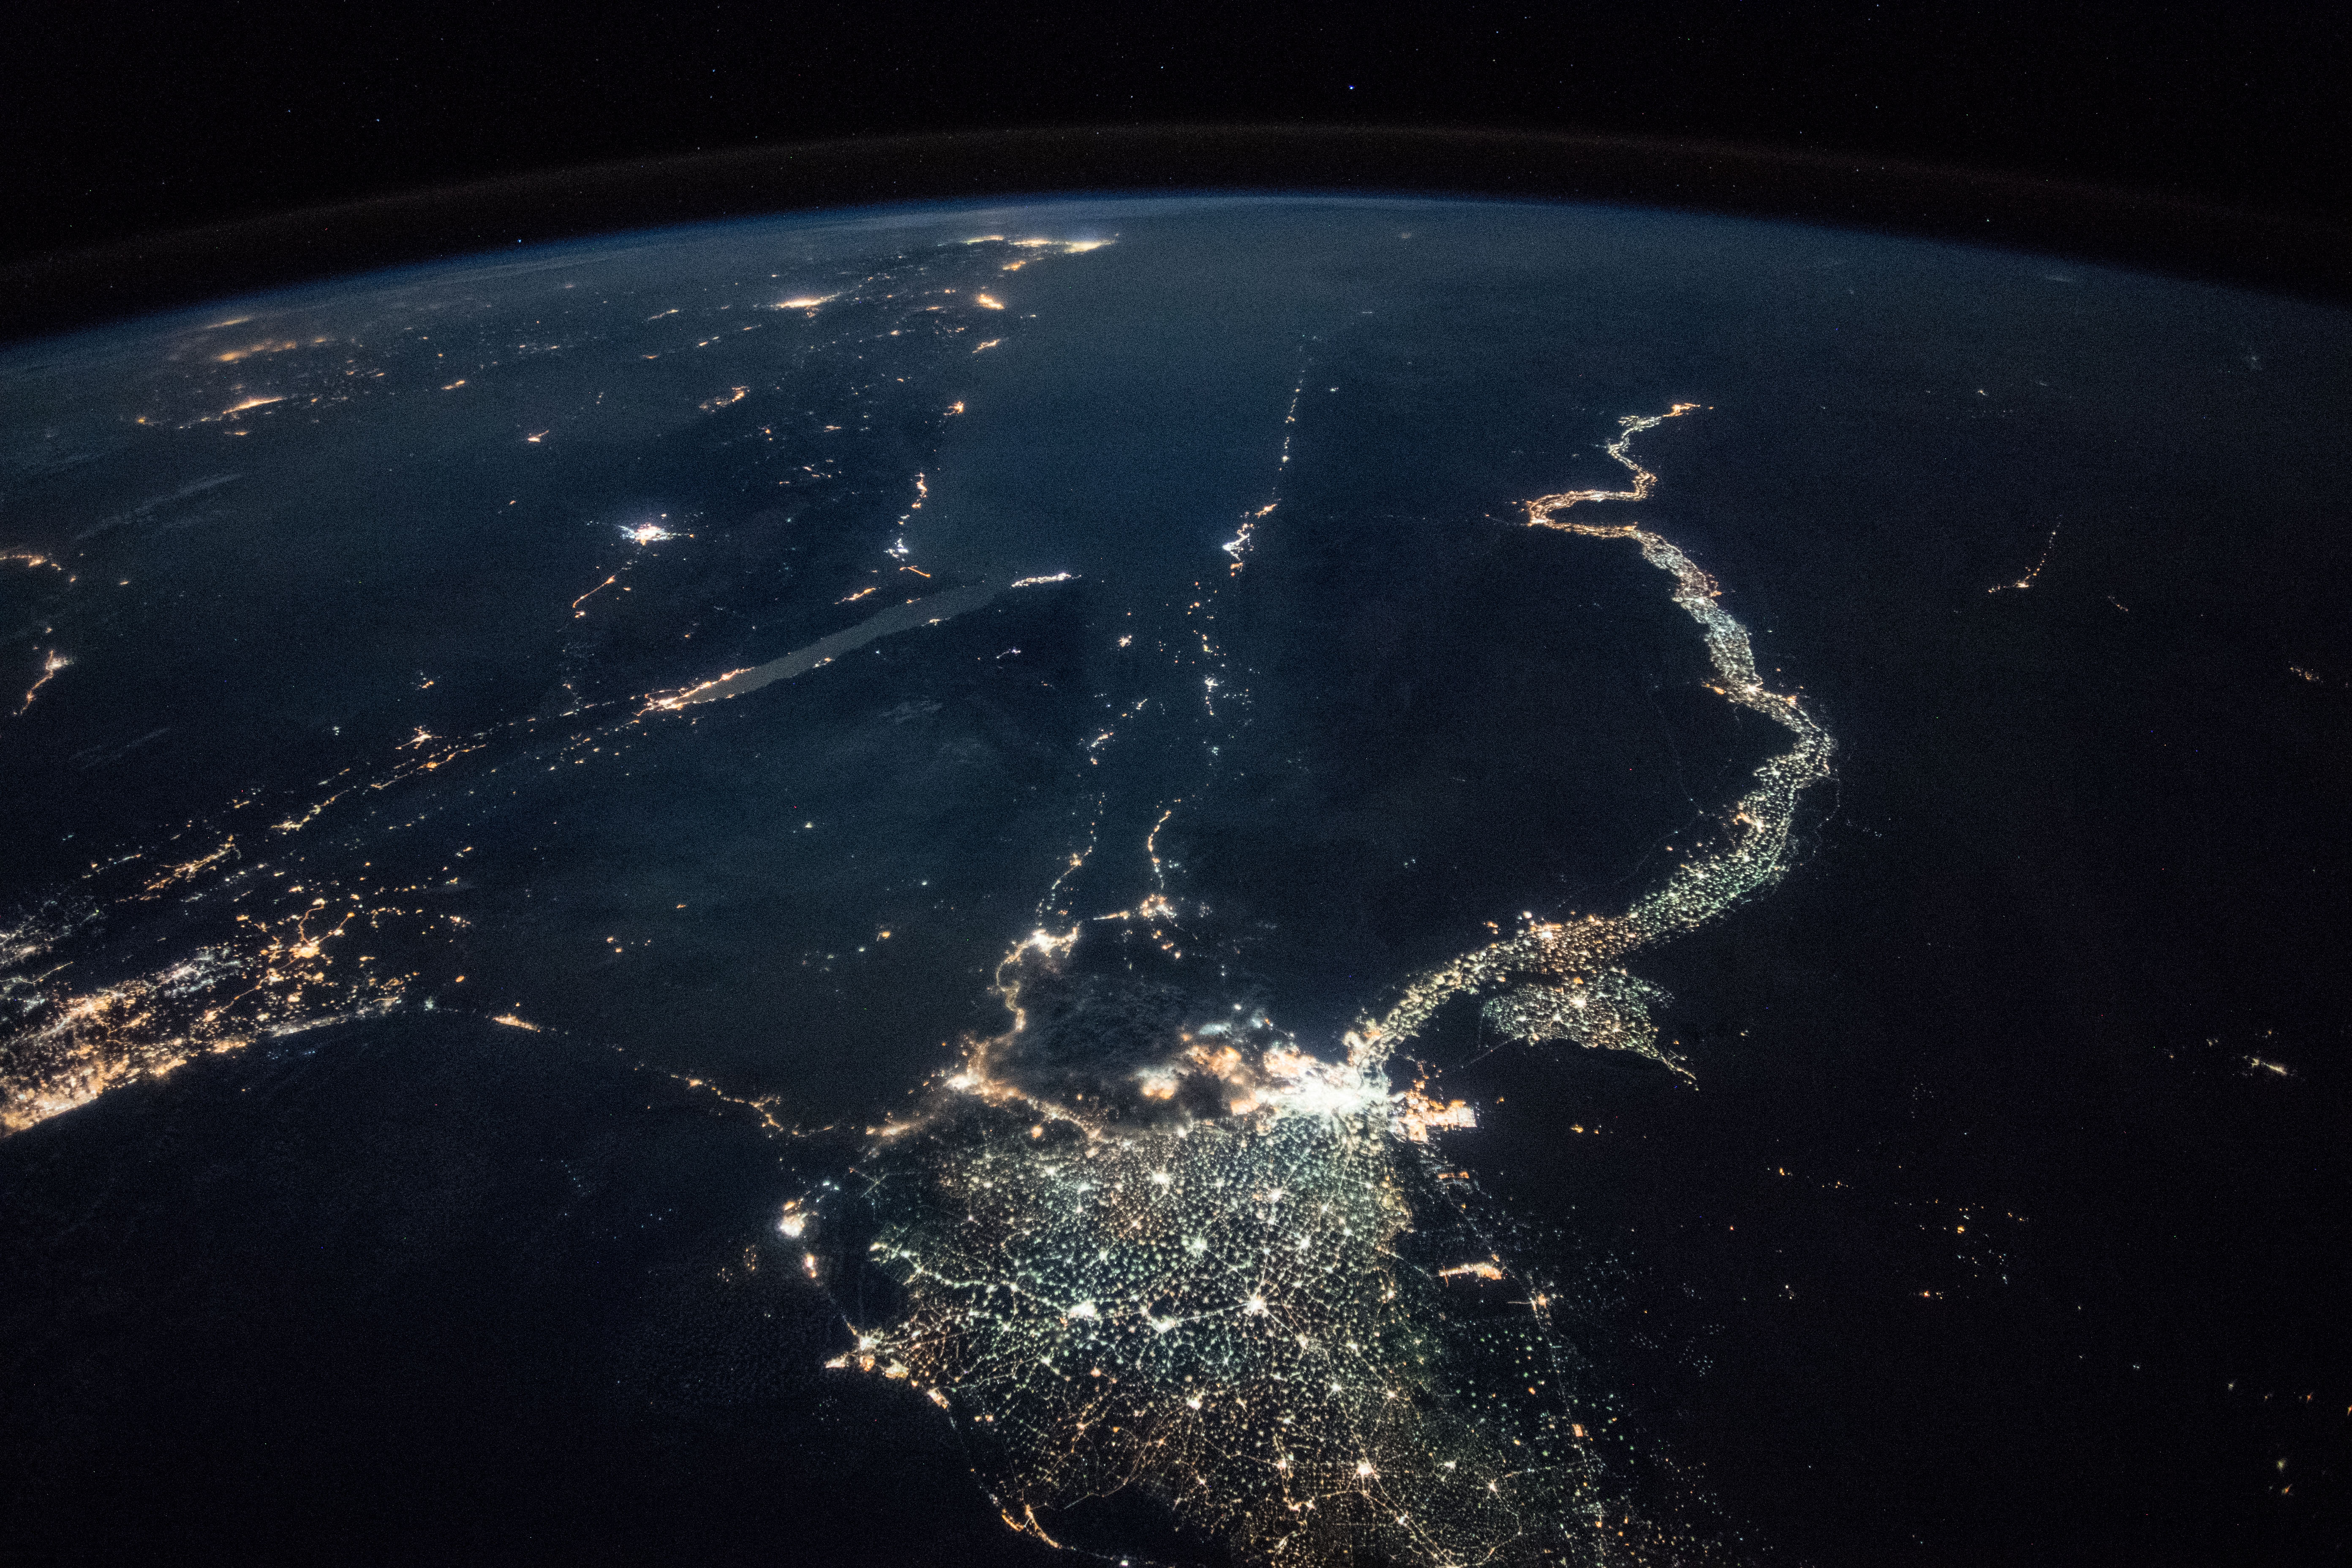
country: EGYPT
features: CAIRO CITY, GULF OF SUEZ, GULF OF AQABA, NEGEV DESERT, SUEZ CITY, ISMAILIA CITY, PORT SAID CITY, NILE DELTA, FAIYUM CITY, WESTERN DESERT, NIGHT, EARTH LIMB
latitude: 29.2
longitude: 32.6
